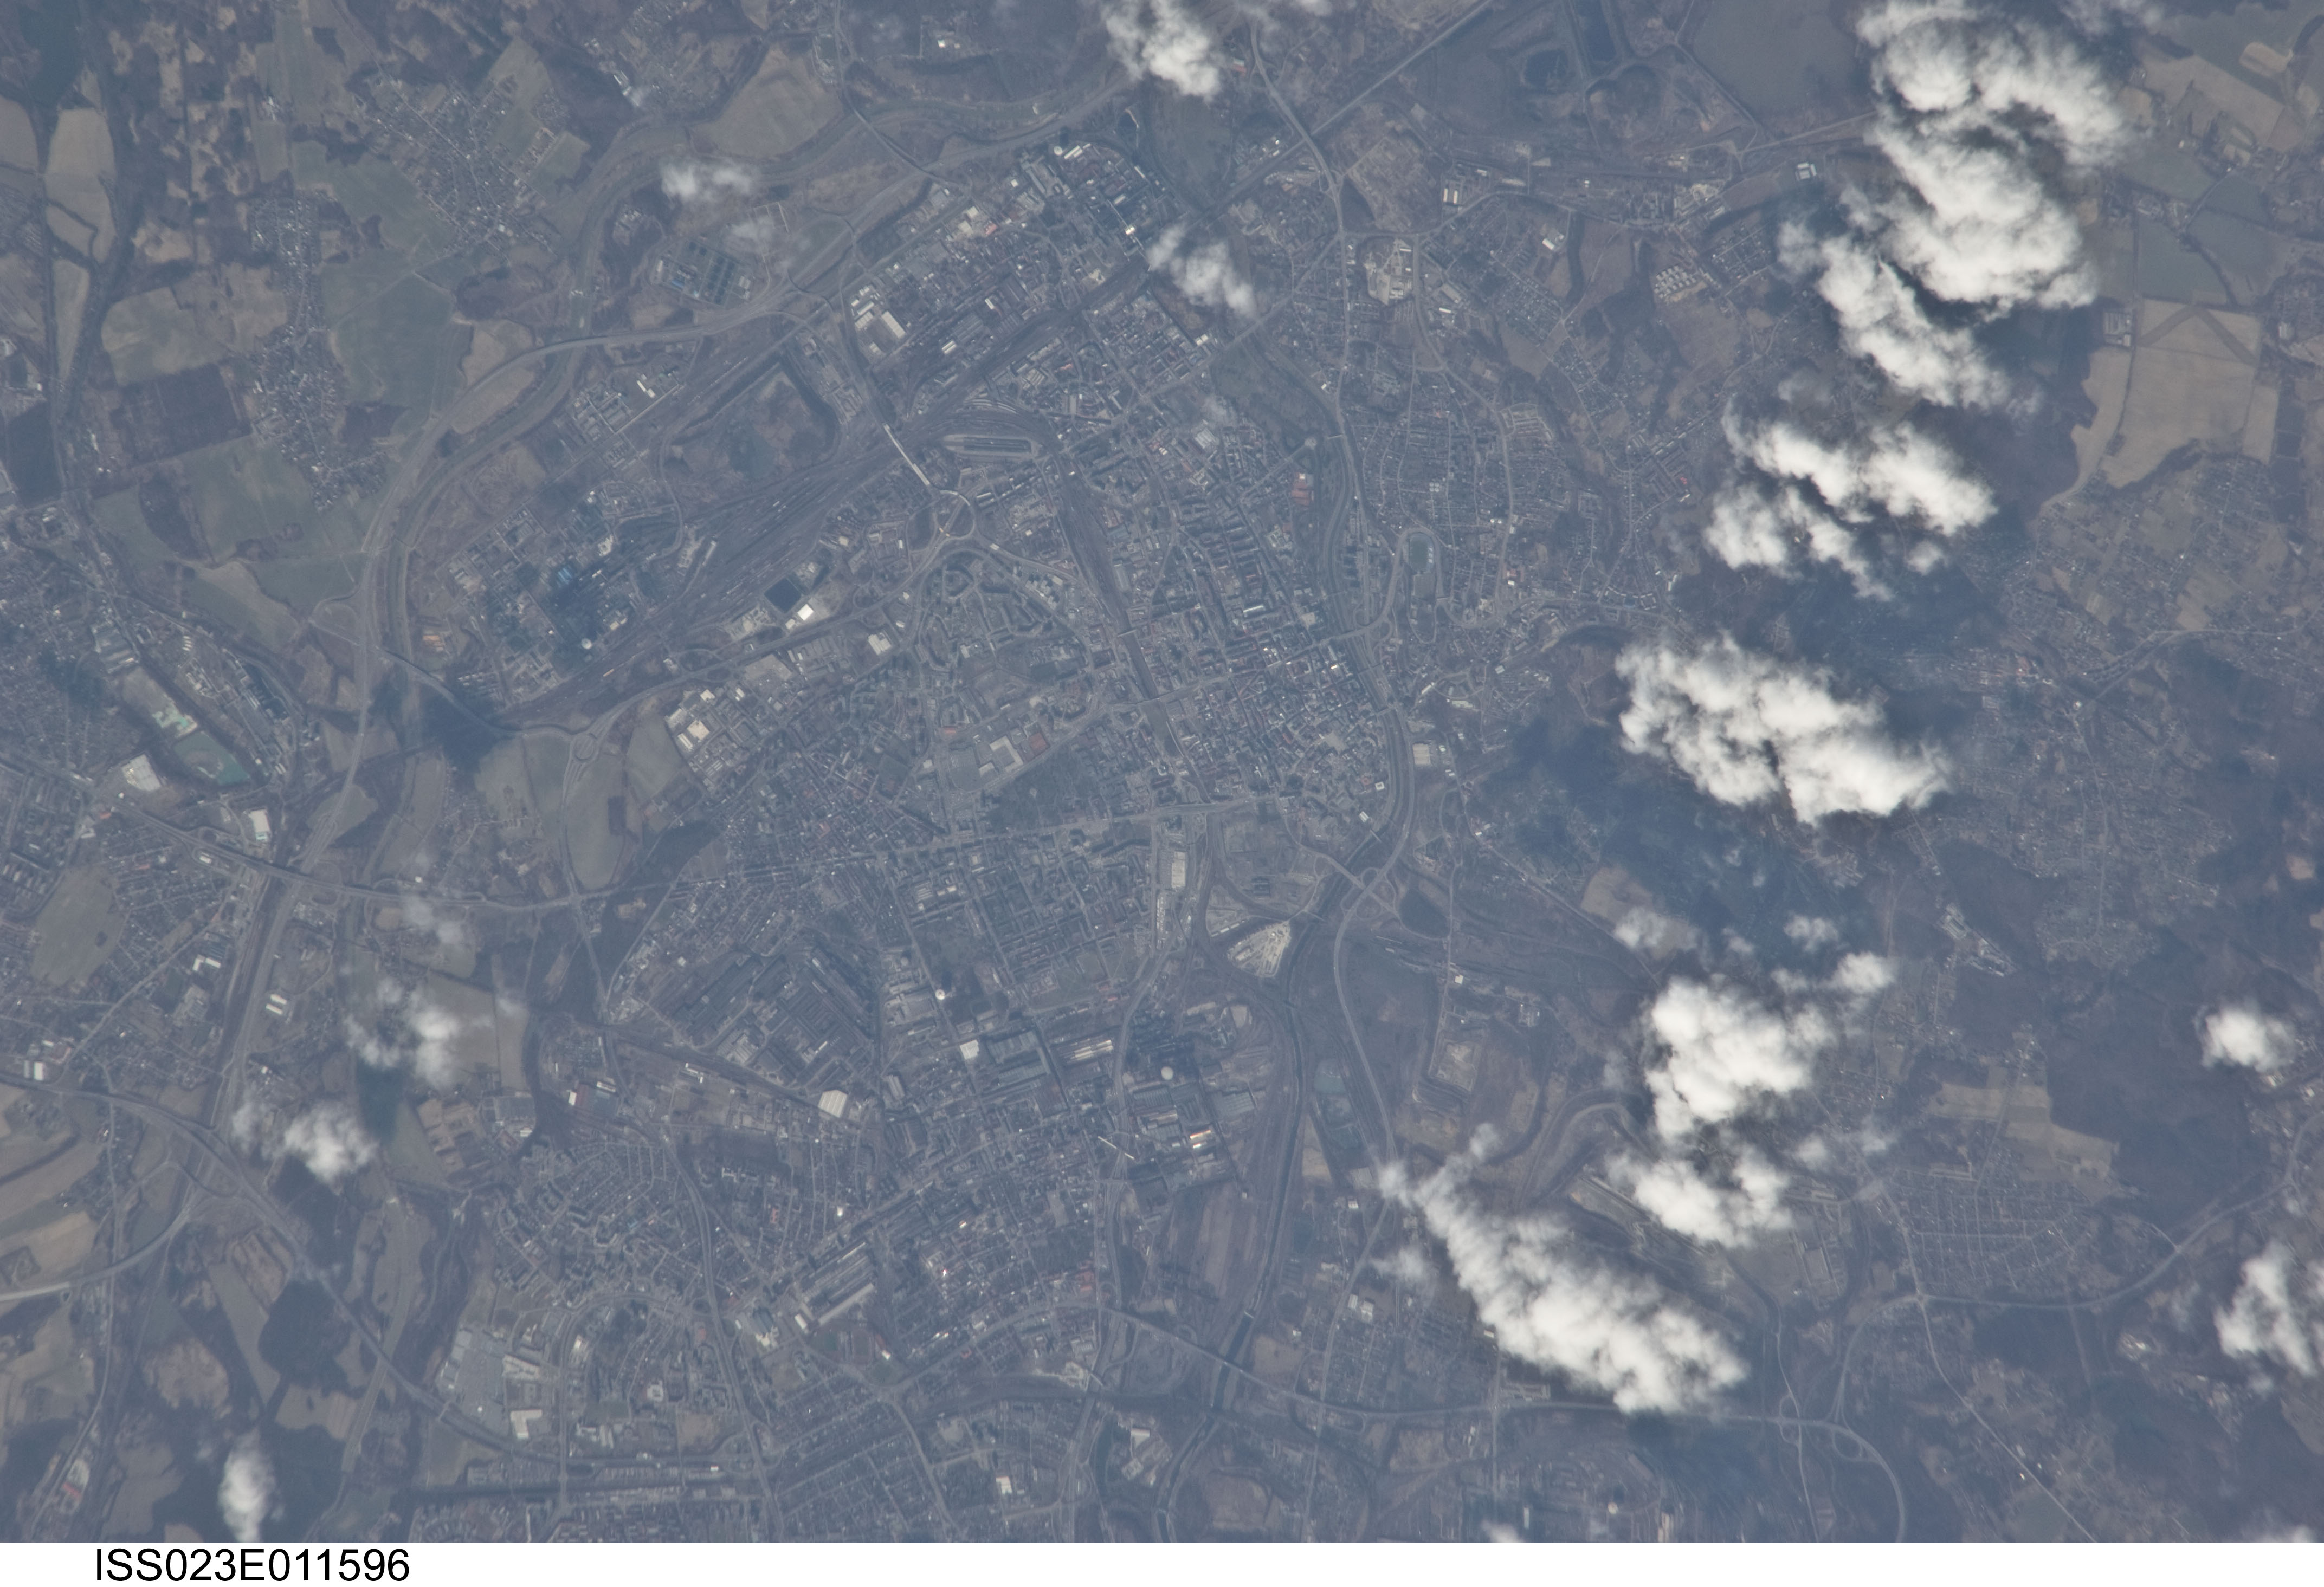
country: CZECH REPUBLIC
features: OSTRAVA, OSTRAVICE R., ROADS, AGR.
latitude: 49.8
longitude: 18.3
